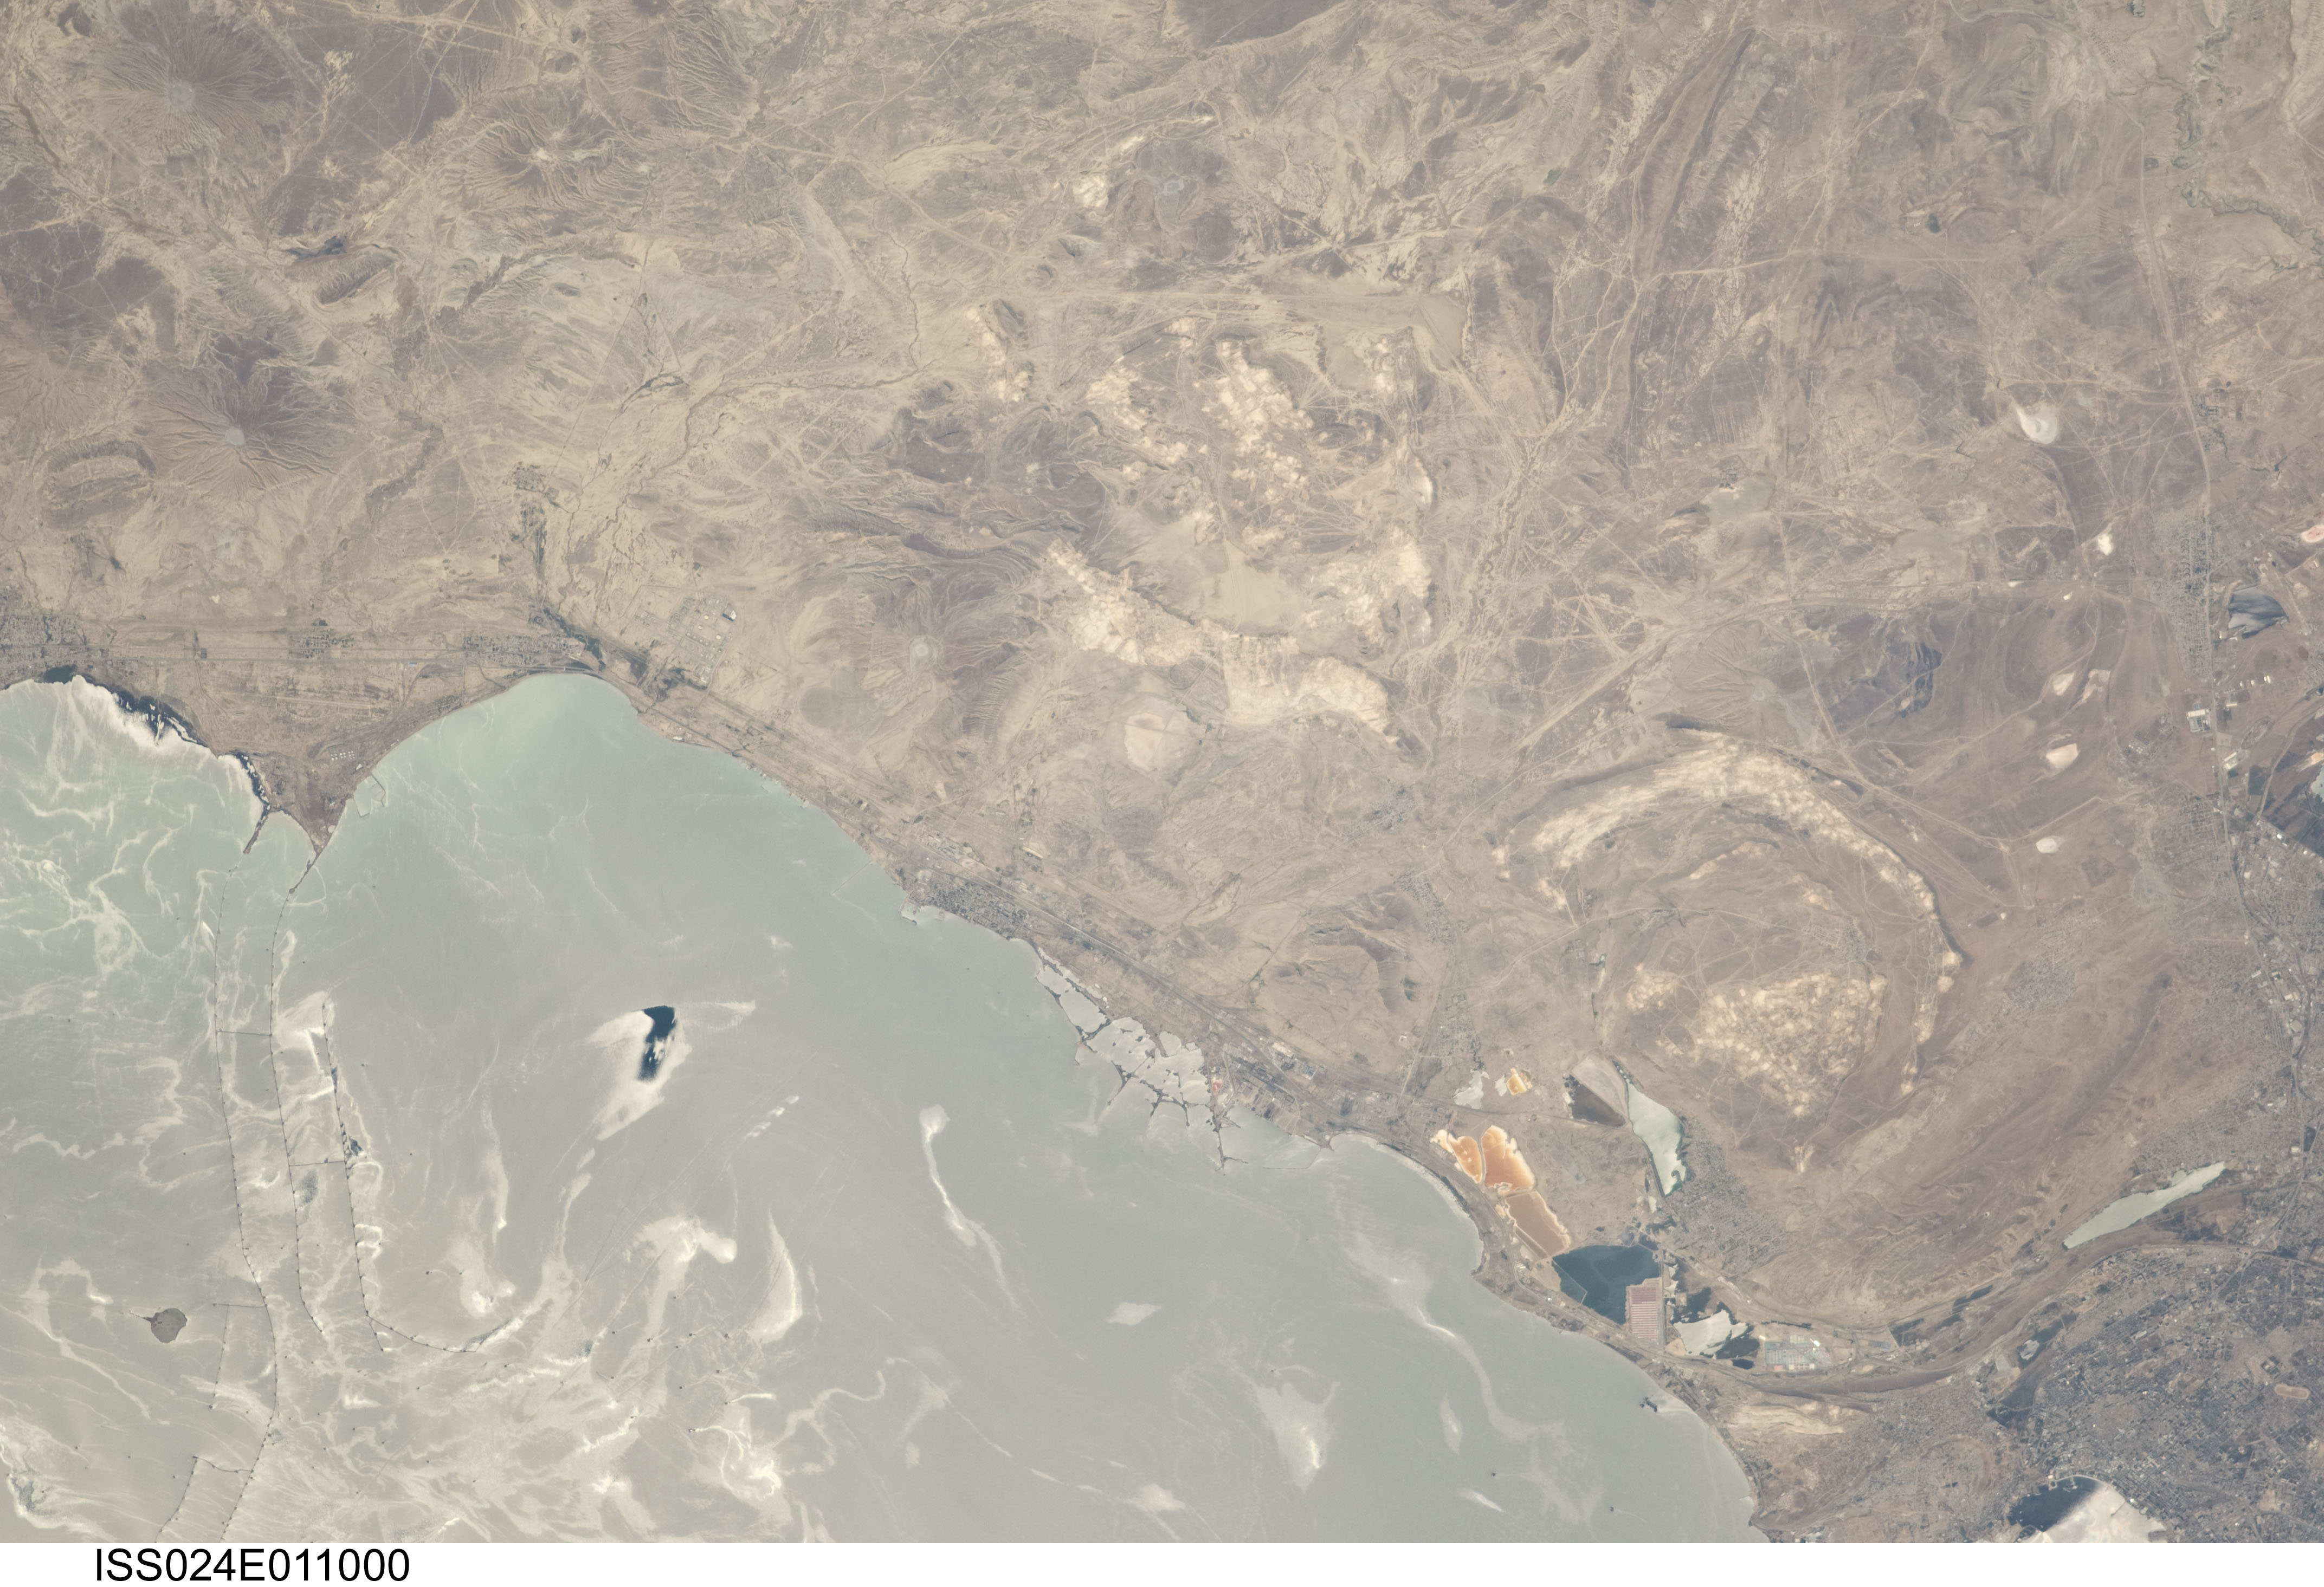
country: AZERBAIJAN
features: CASPIAN SEA COAST WEST OF BAKU, GLINT FEATURES, HILLS, LAKES, ROADS
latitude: 40.3
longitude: 49.6
